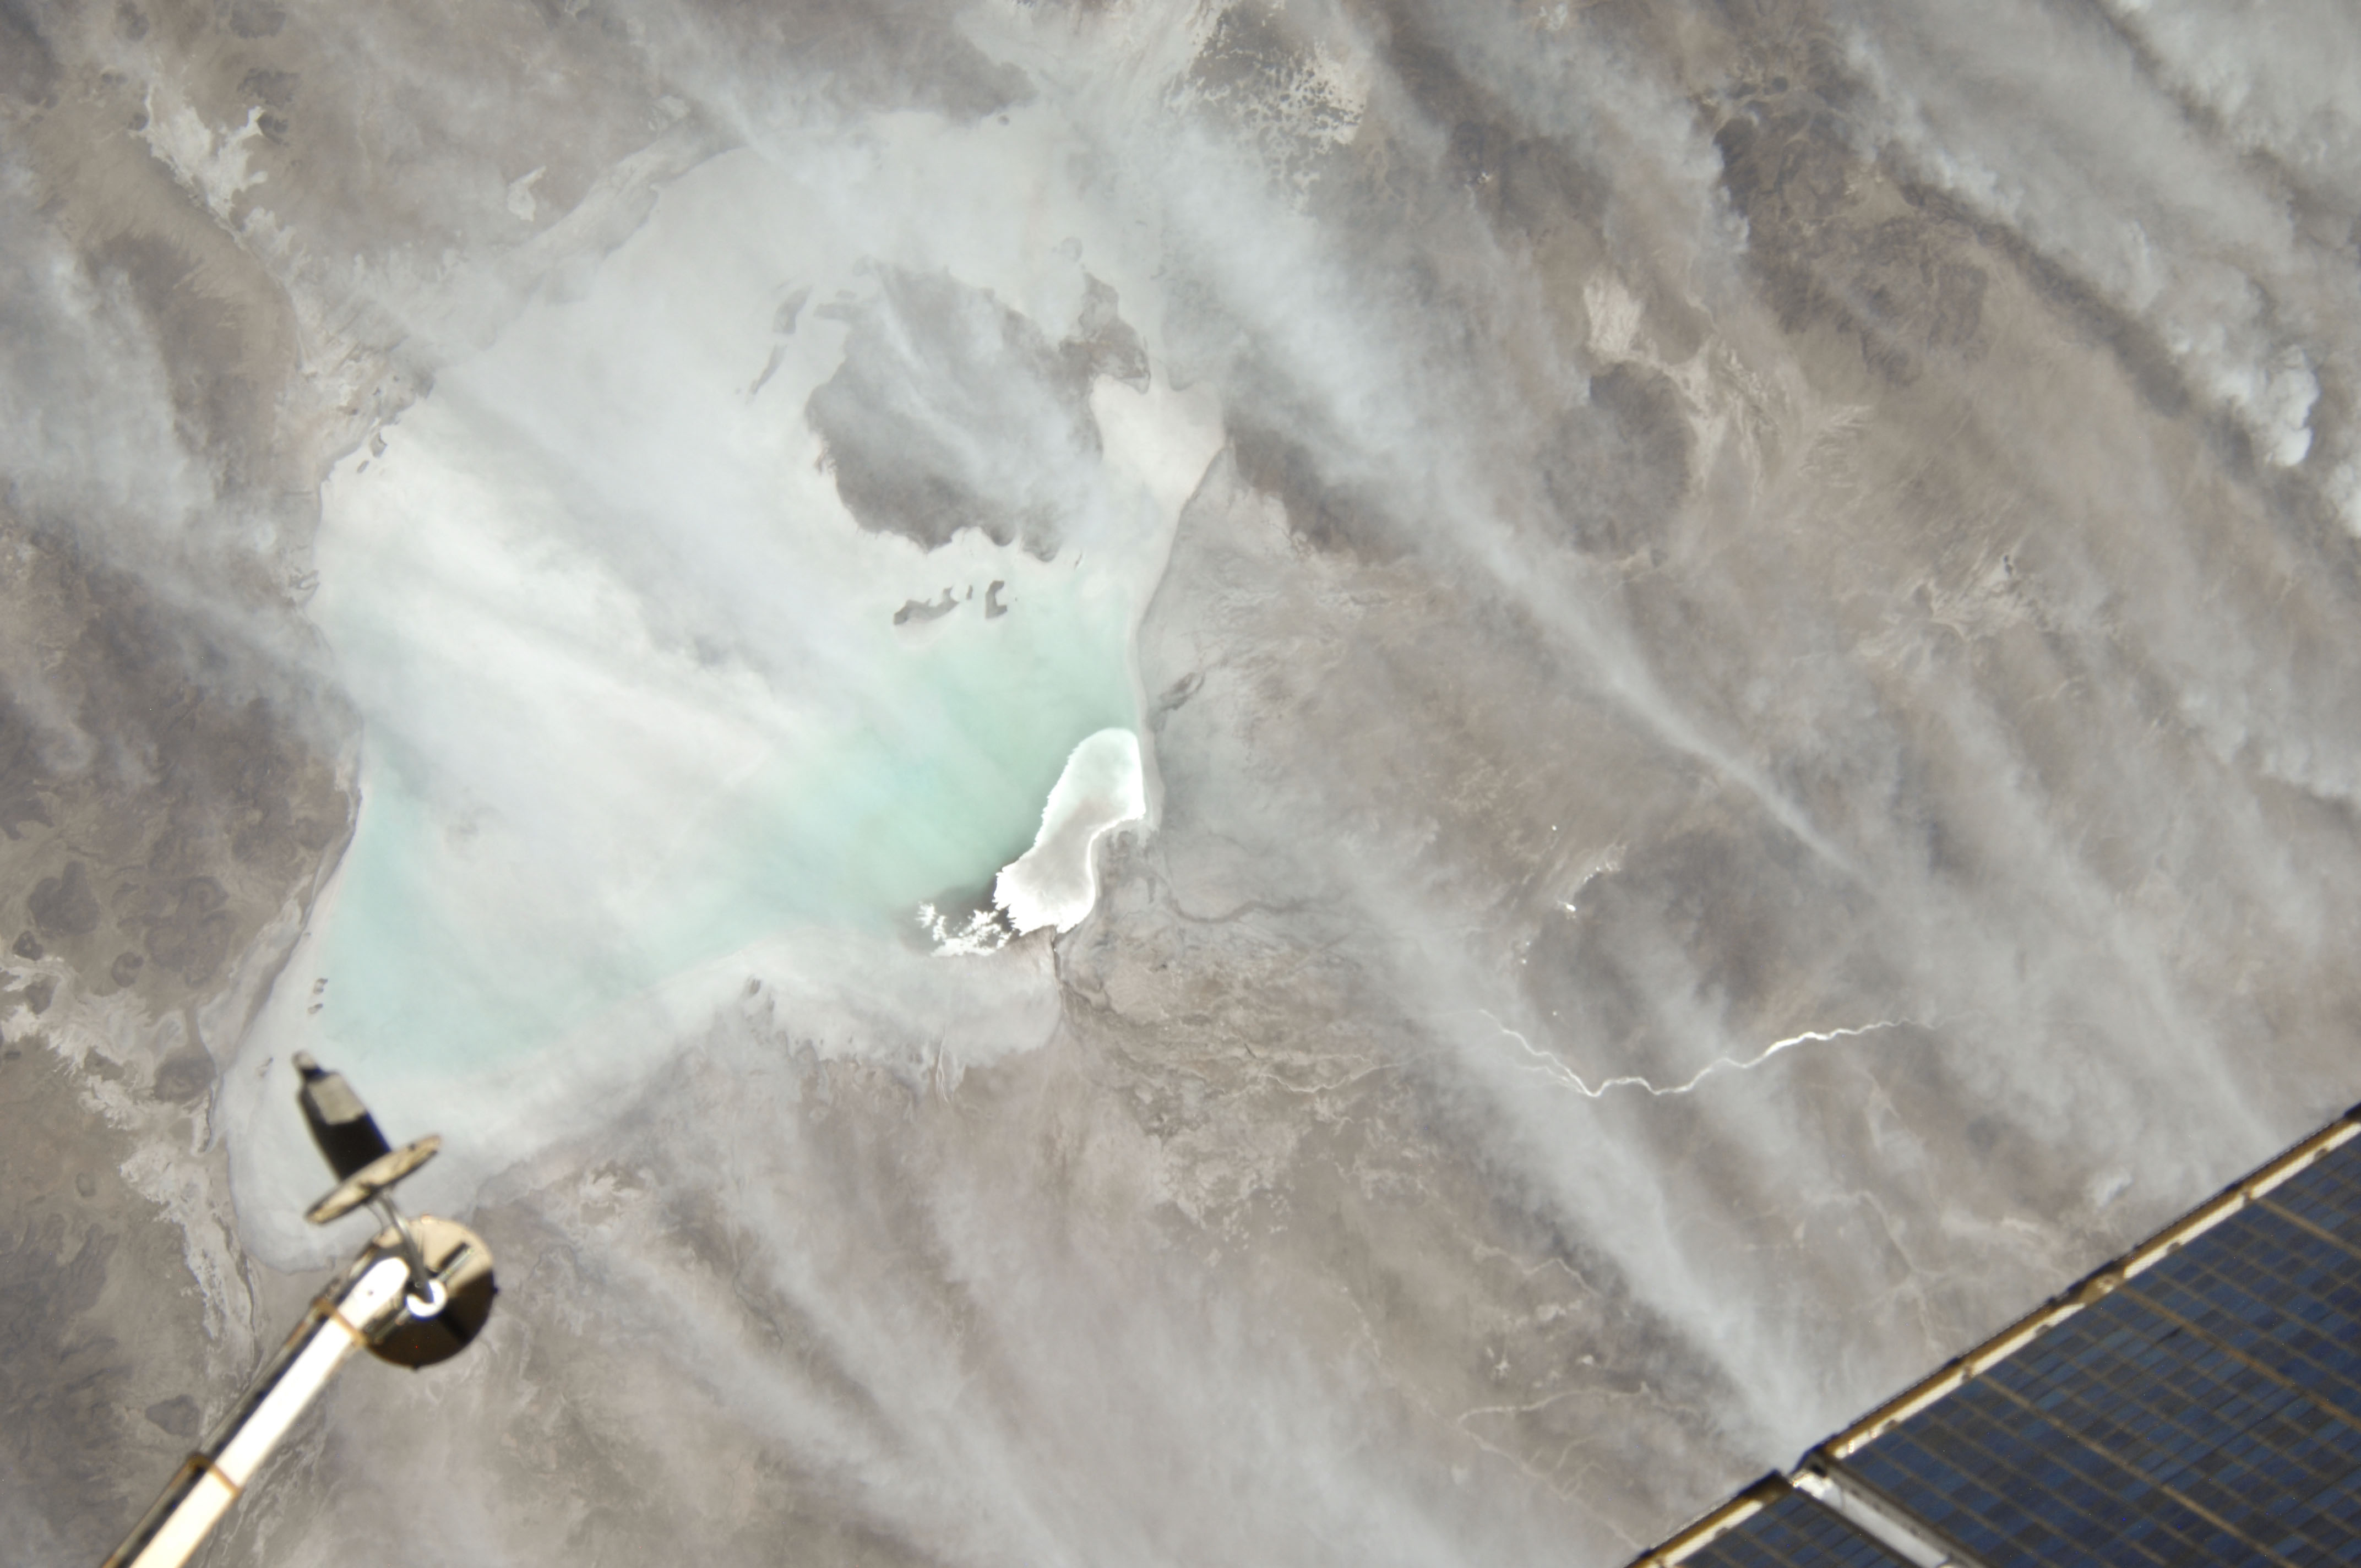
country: BOLIVIA
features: COIPASA SALAR
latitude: -19.0
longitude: -68.0
